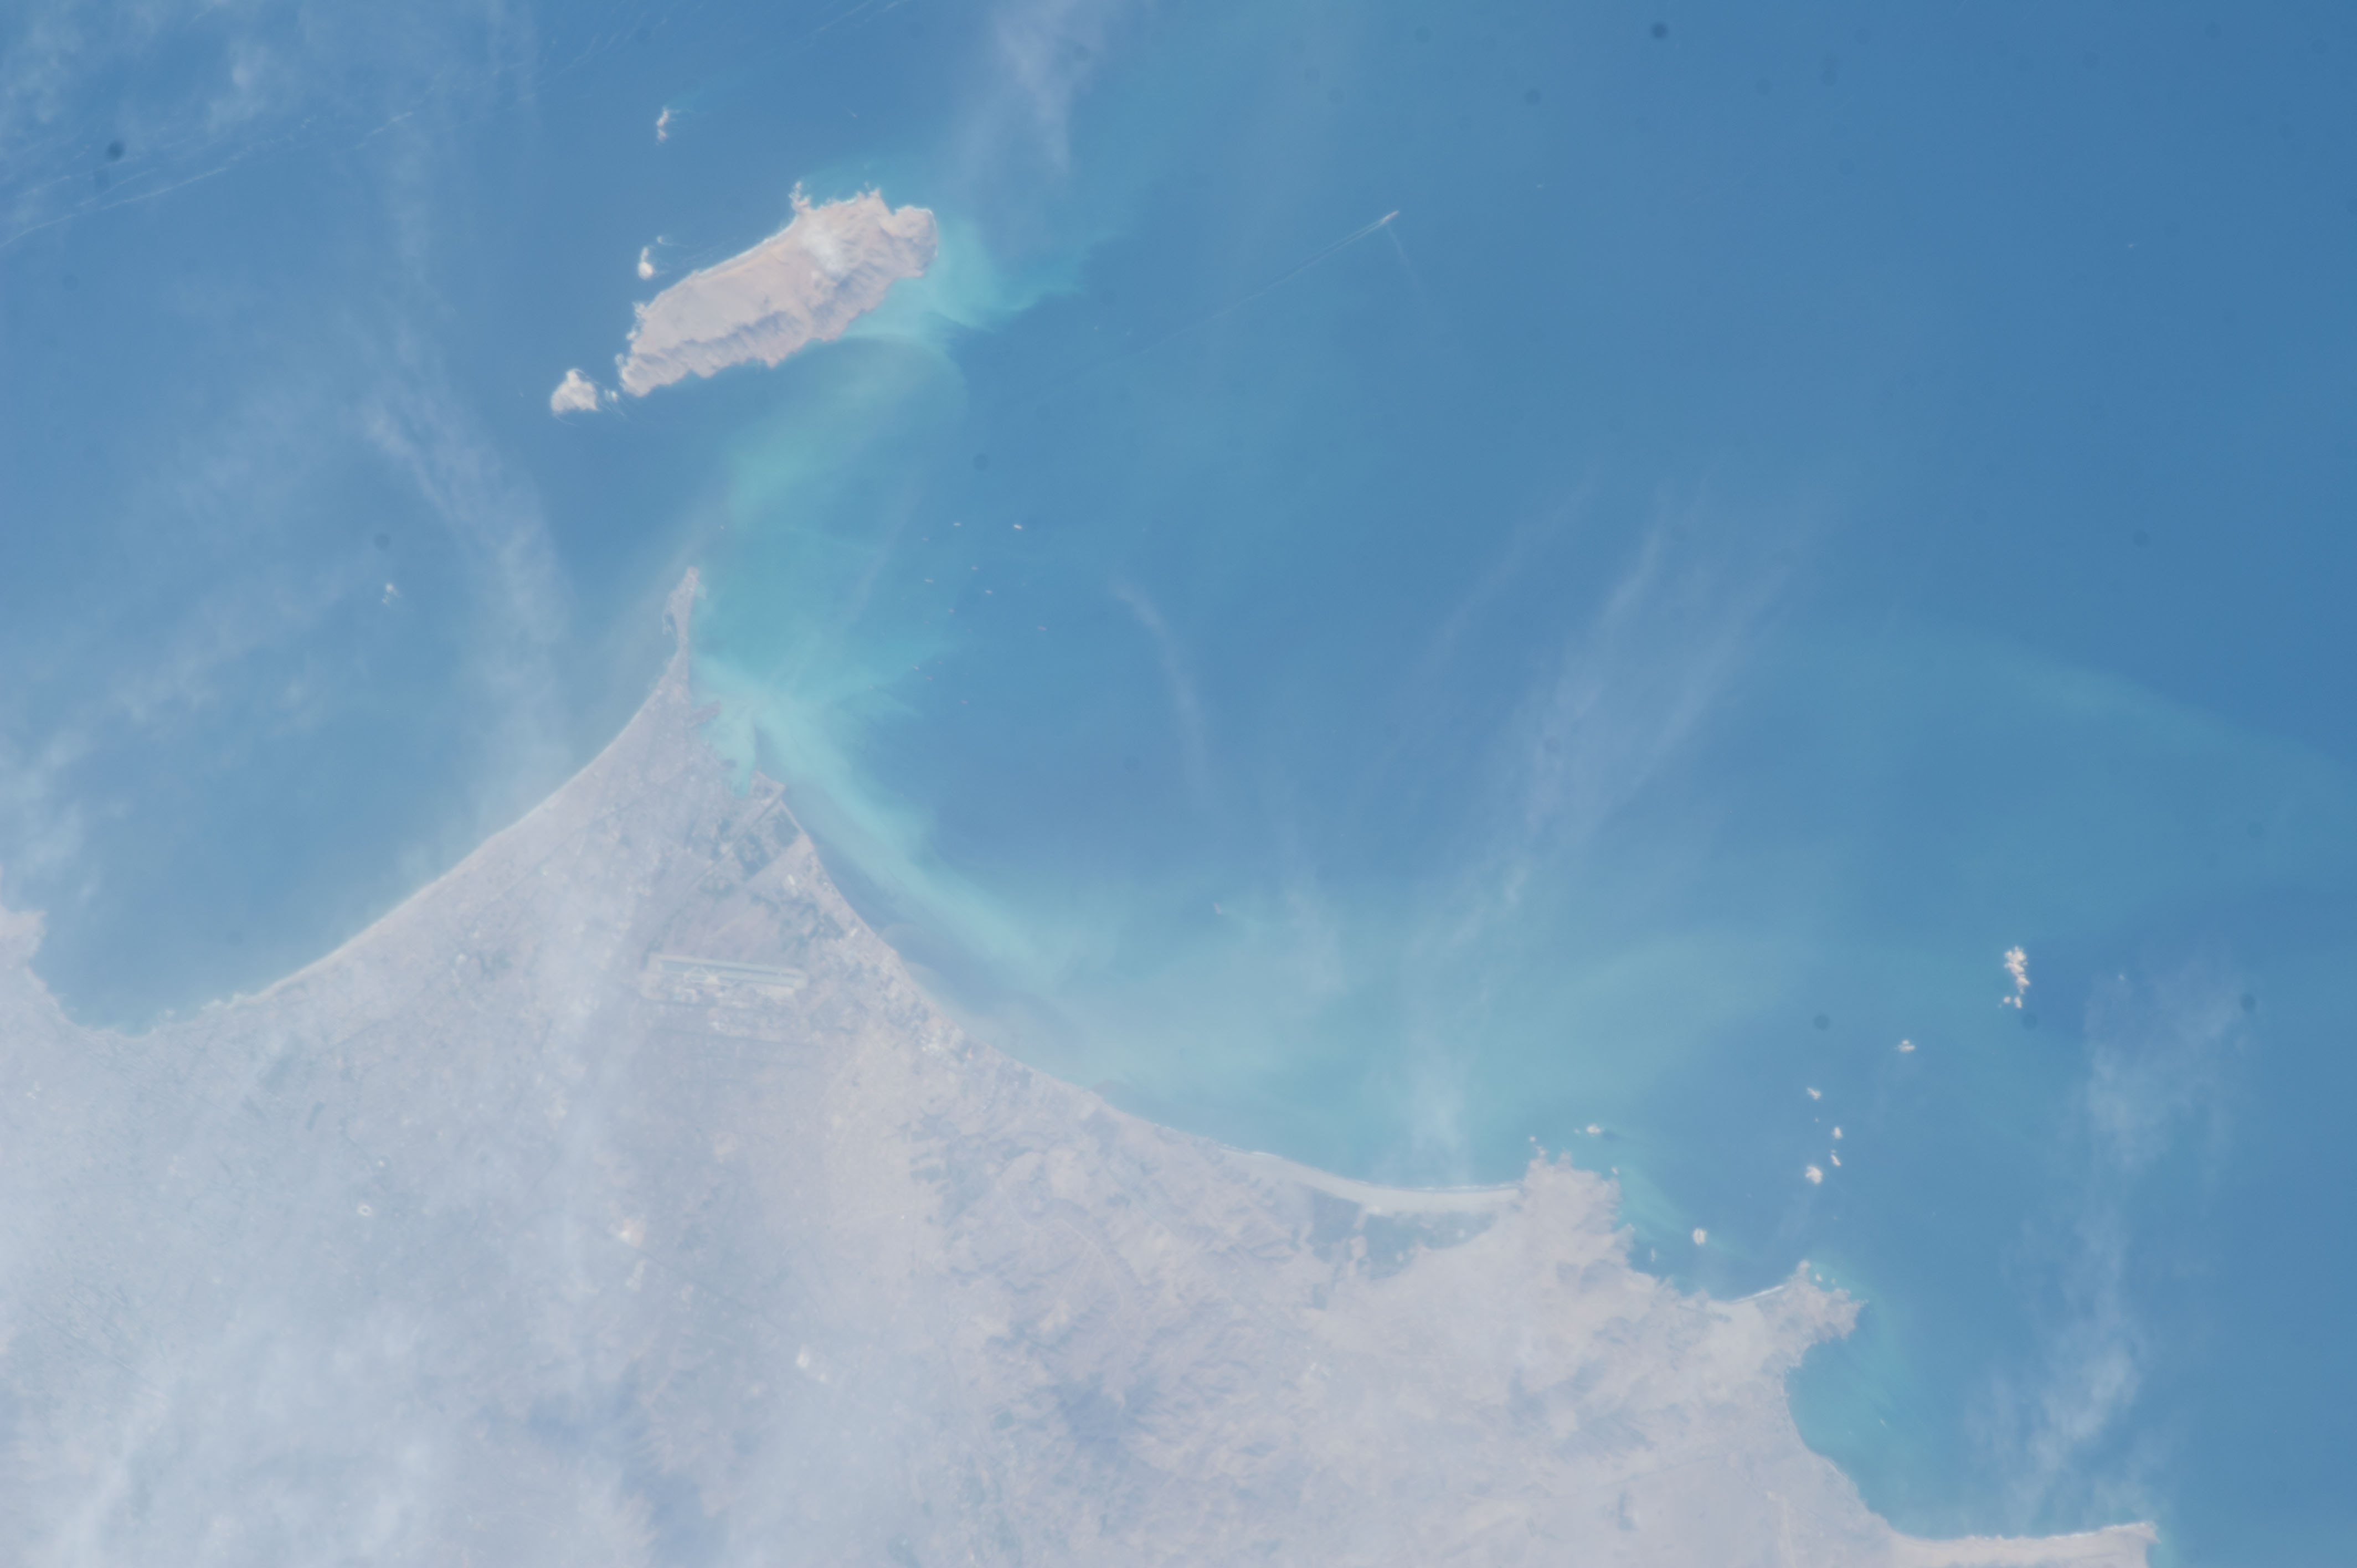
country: PERU
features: SAN LORENZO I., CALLAO, LIMA, AIRPORT, BAY OF CALLAO
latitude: -12.0
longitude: -77.1
